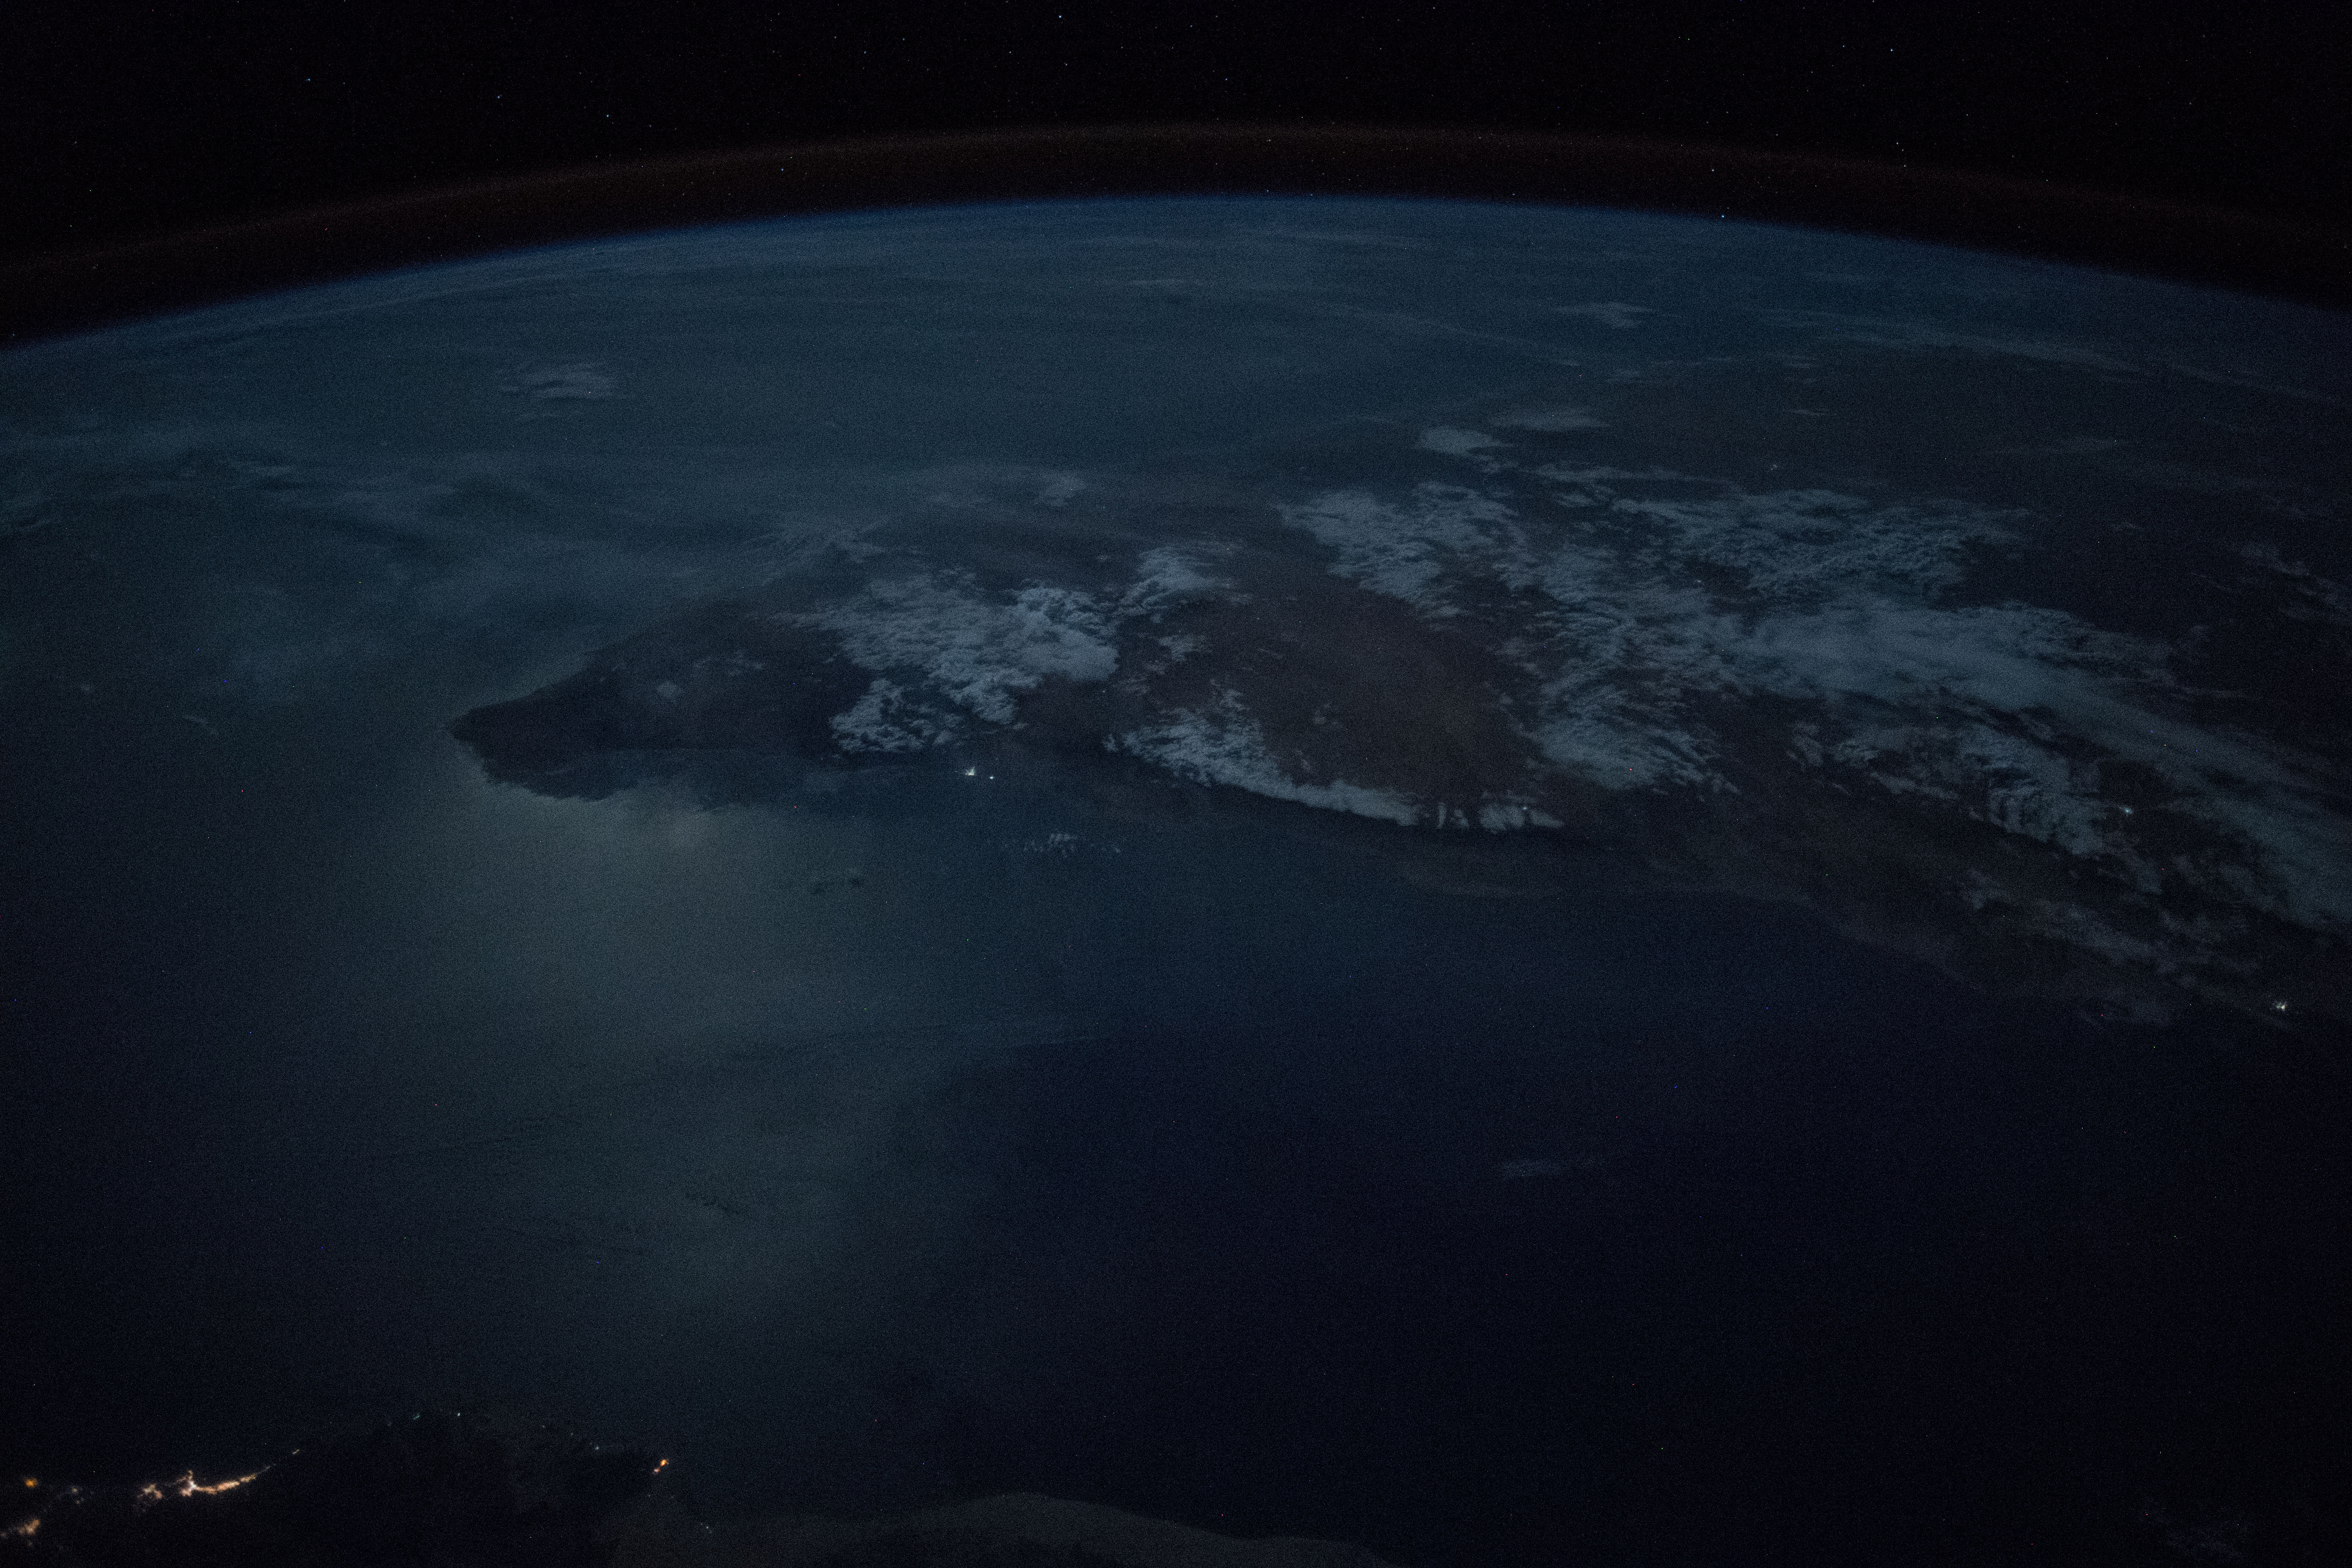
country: SOMALIA
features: OGO MOUNTAINS, COAST, GULF OF ADEN, NIGHT, EARTH LIMB
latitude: 11.0
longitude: 48.6
